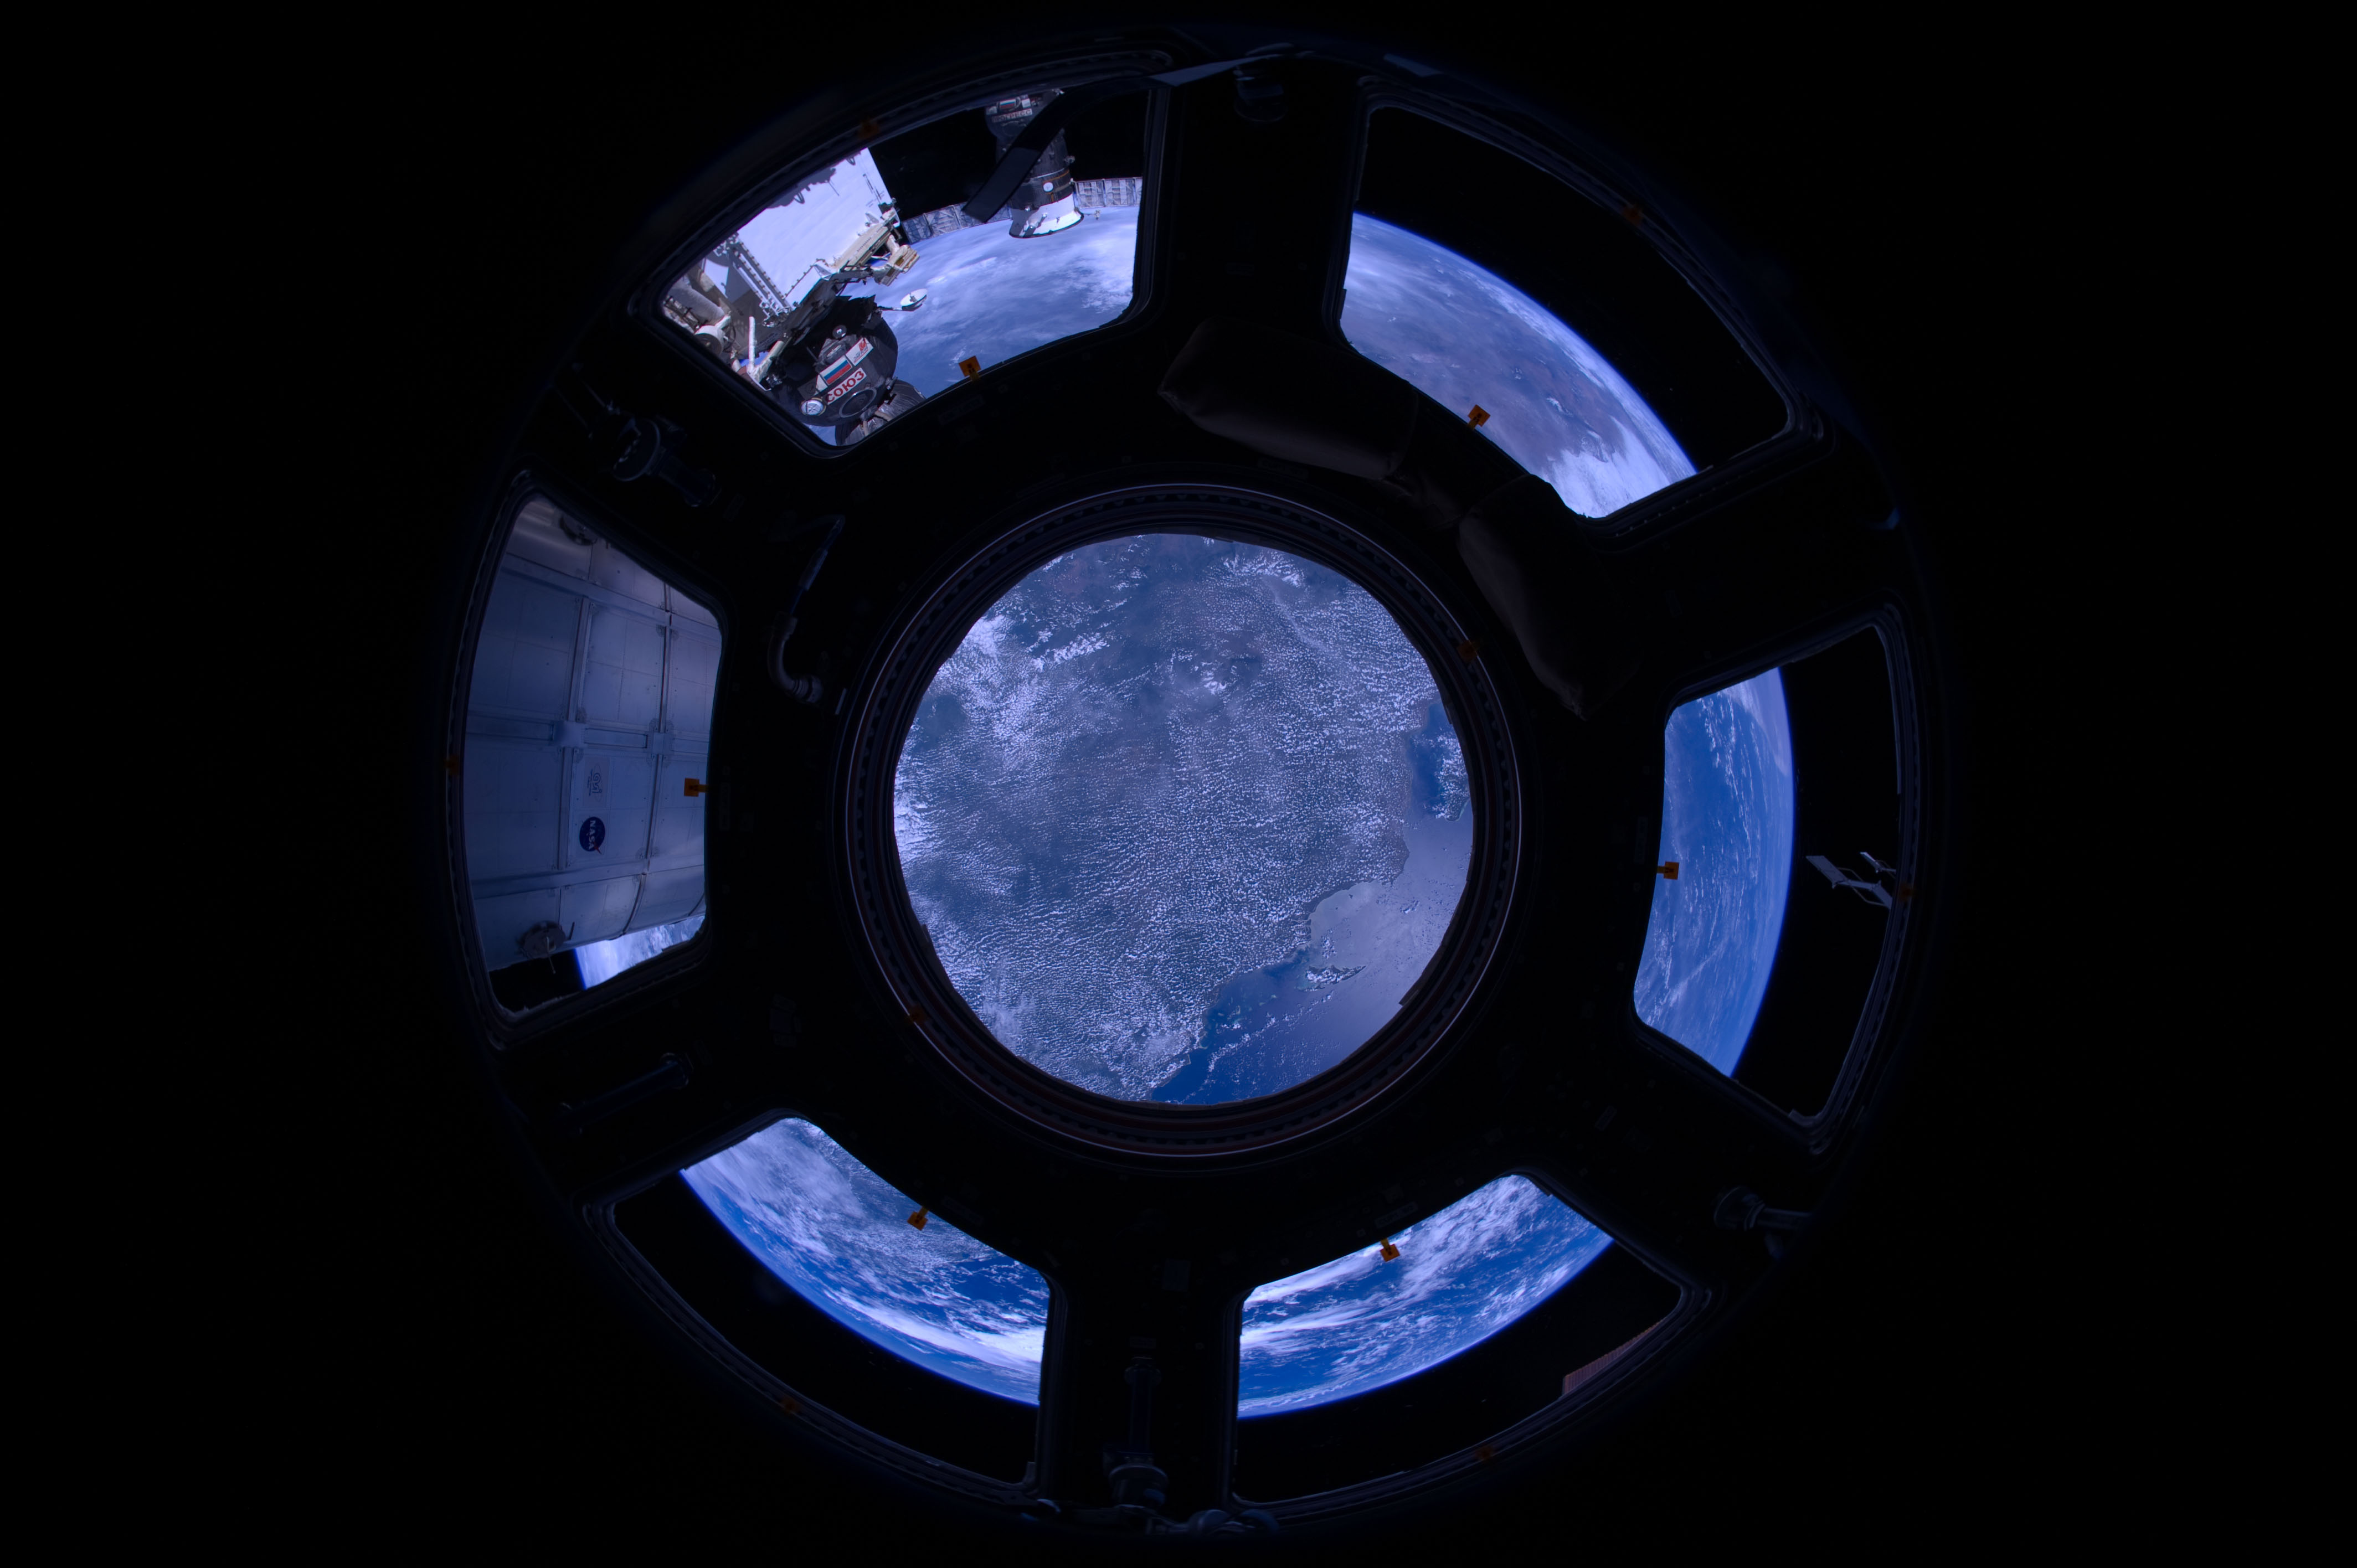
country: TANZANIA
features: MAHENGE SCARP, ULUGURU MTS., ZANZIBAR
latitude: -8.0
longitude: 38.5
